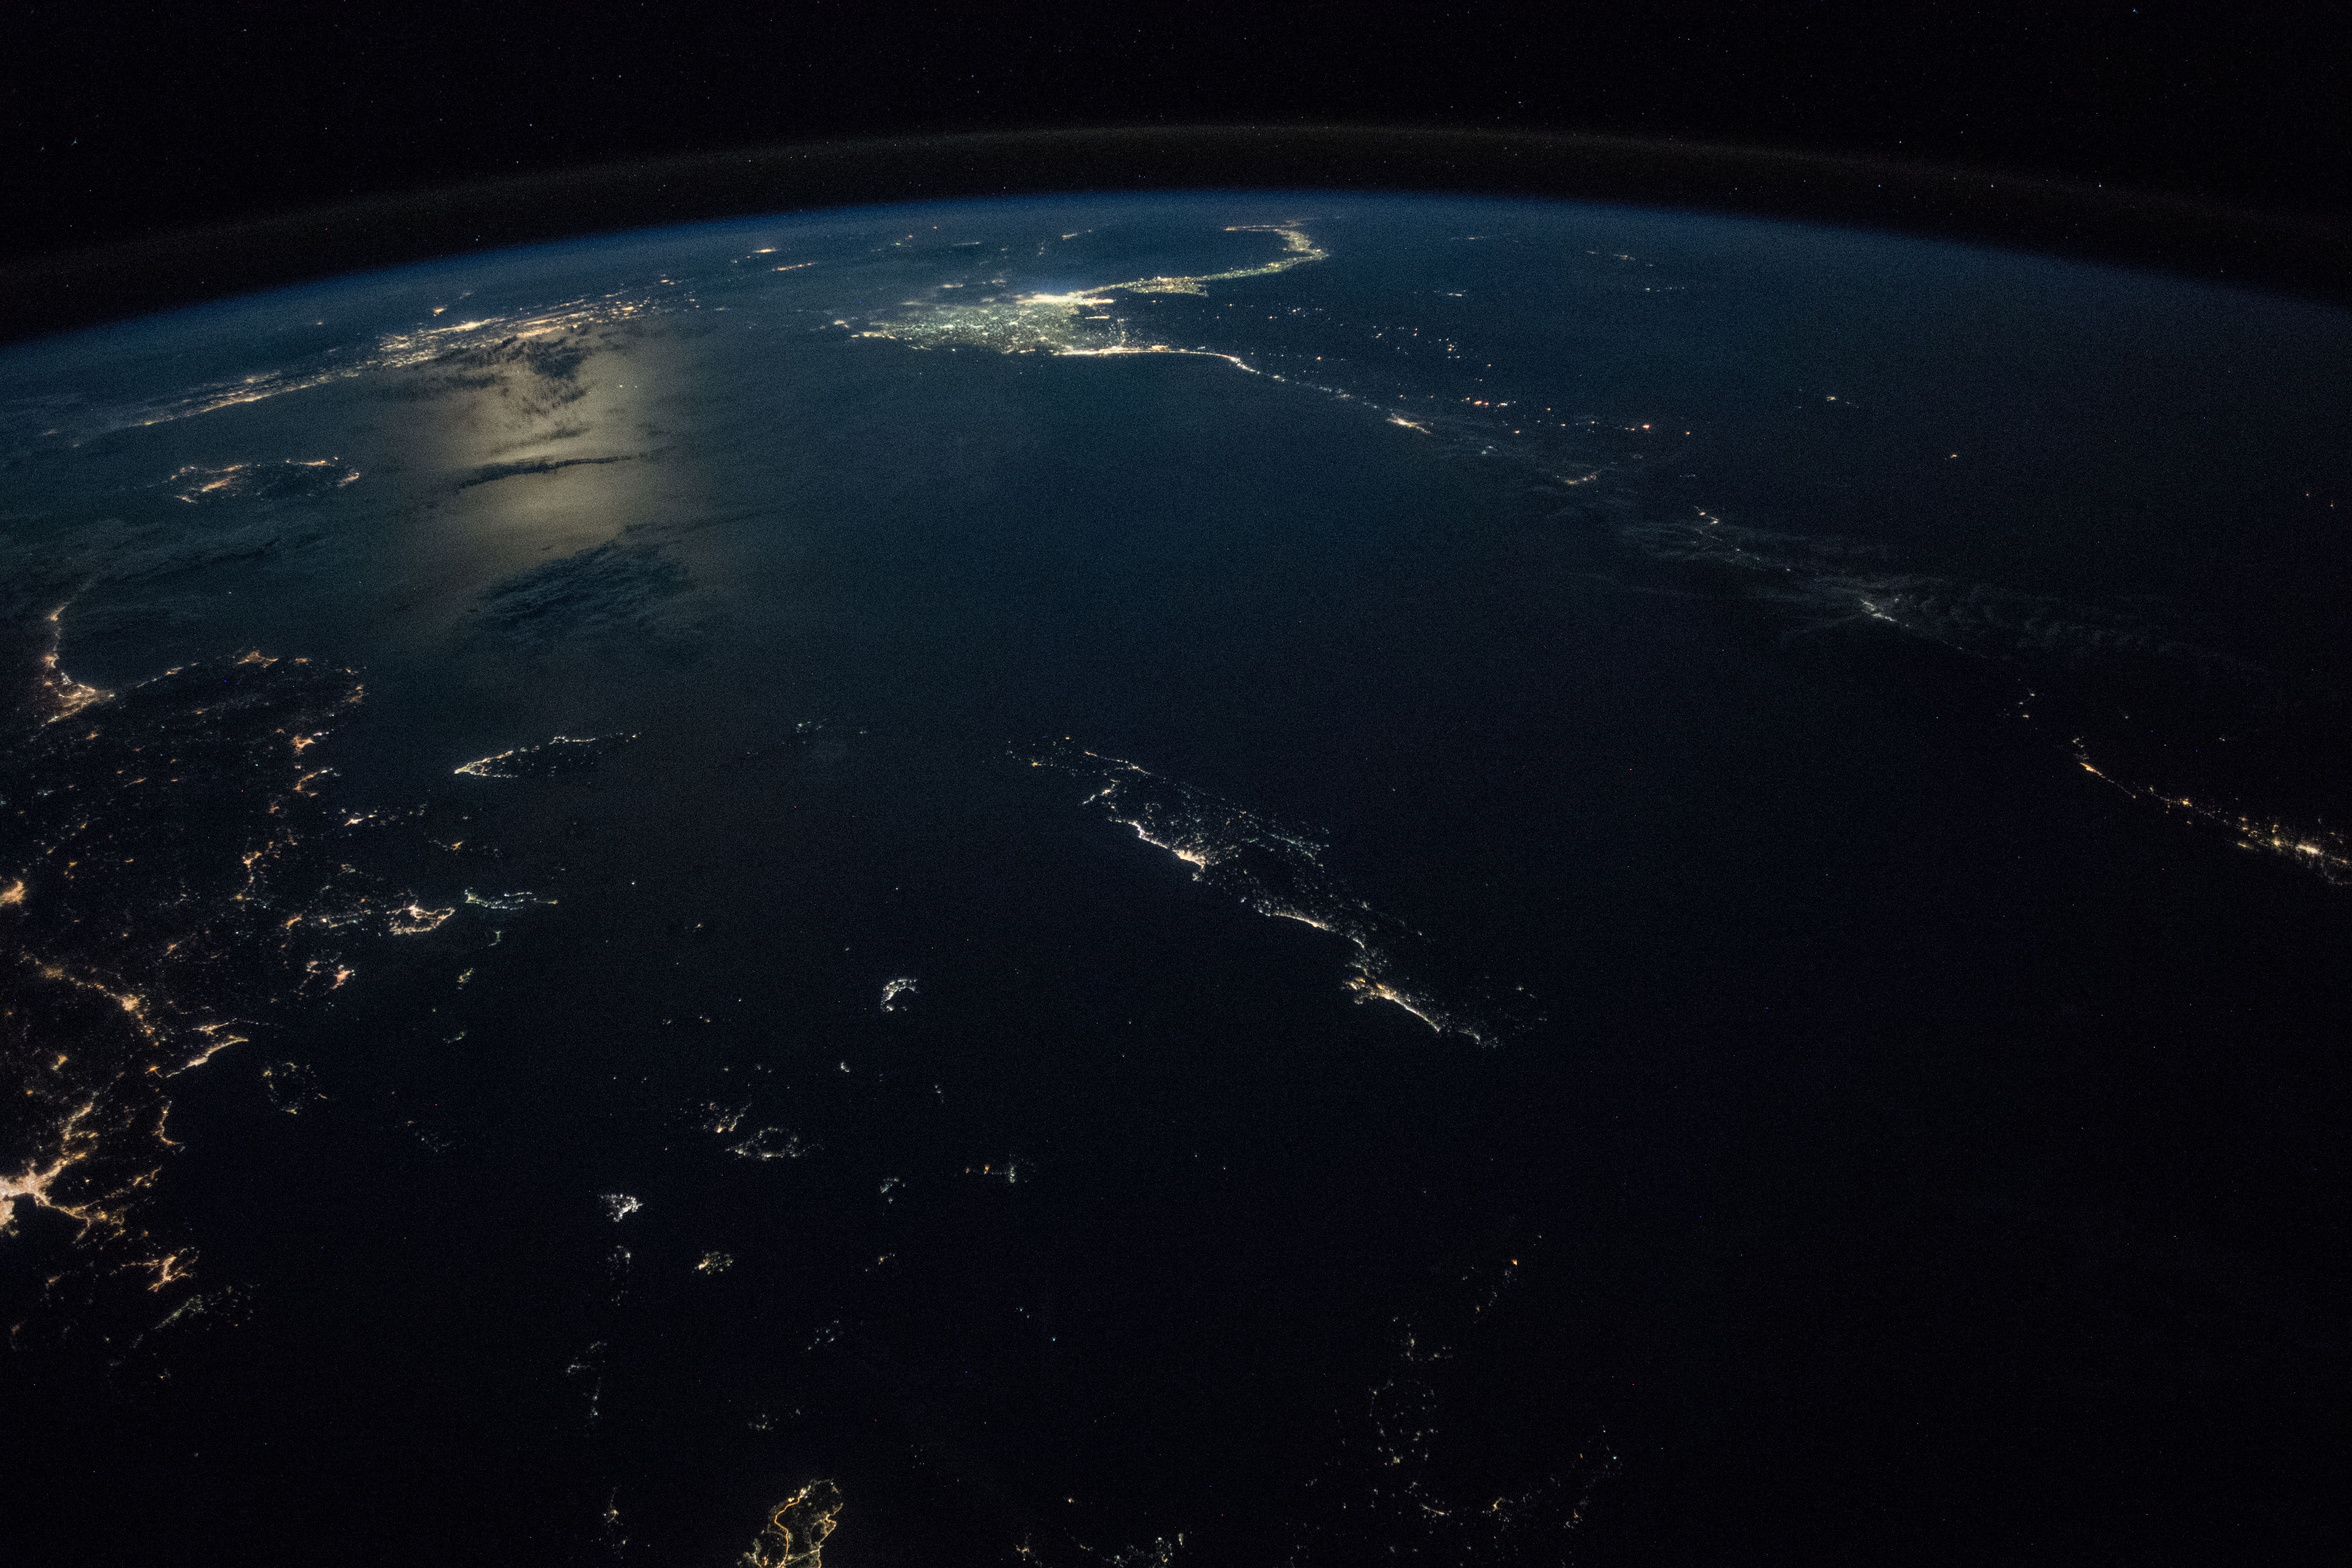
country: GREECE
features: CRETE ISLAND, KOS ISLAND, RHODES ISLAND, RHODES BASIN, STRABO TRENCH, PLINY TRENCH, KARPATHOS ISLAND, EGEO ISLANDS, AEGEAN SEA, CYPRUS, NIGHT, EARTH LIMB
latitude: 35.1
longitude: 25.6
